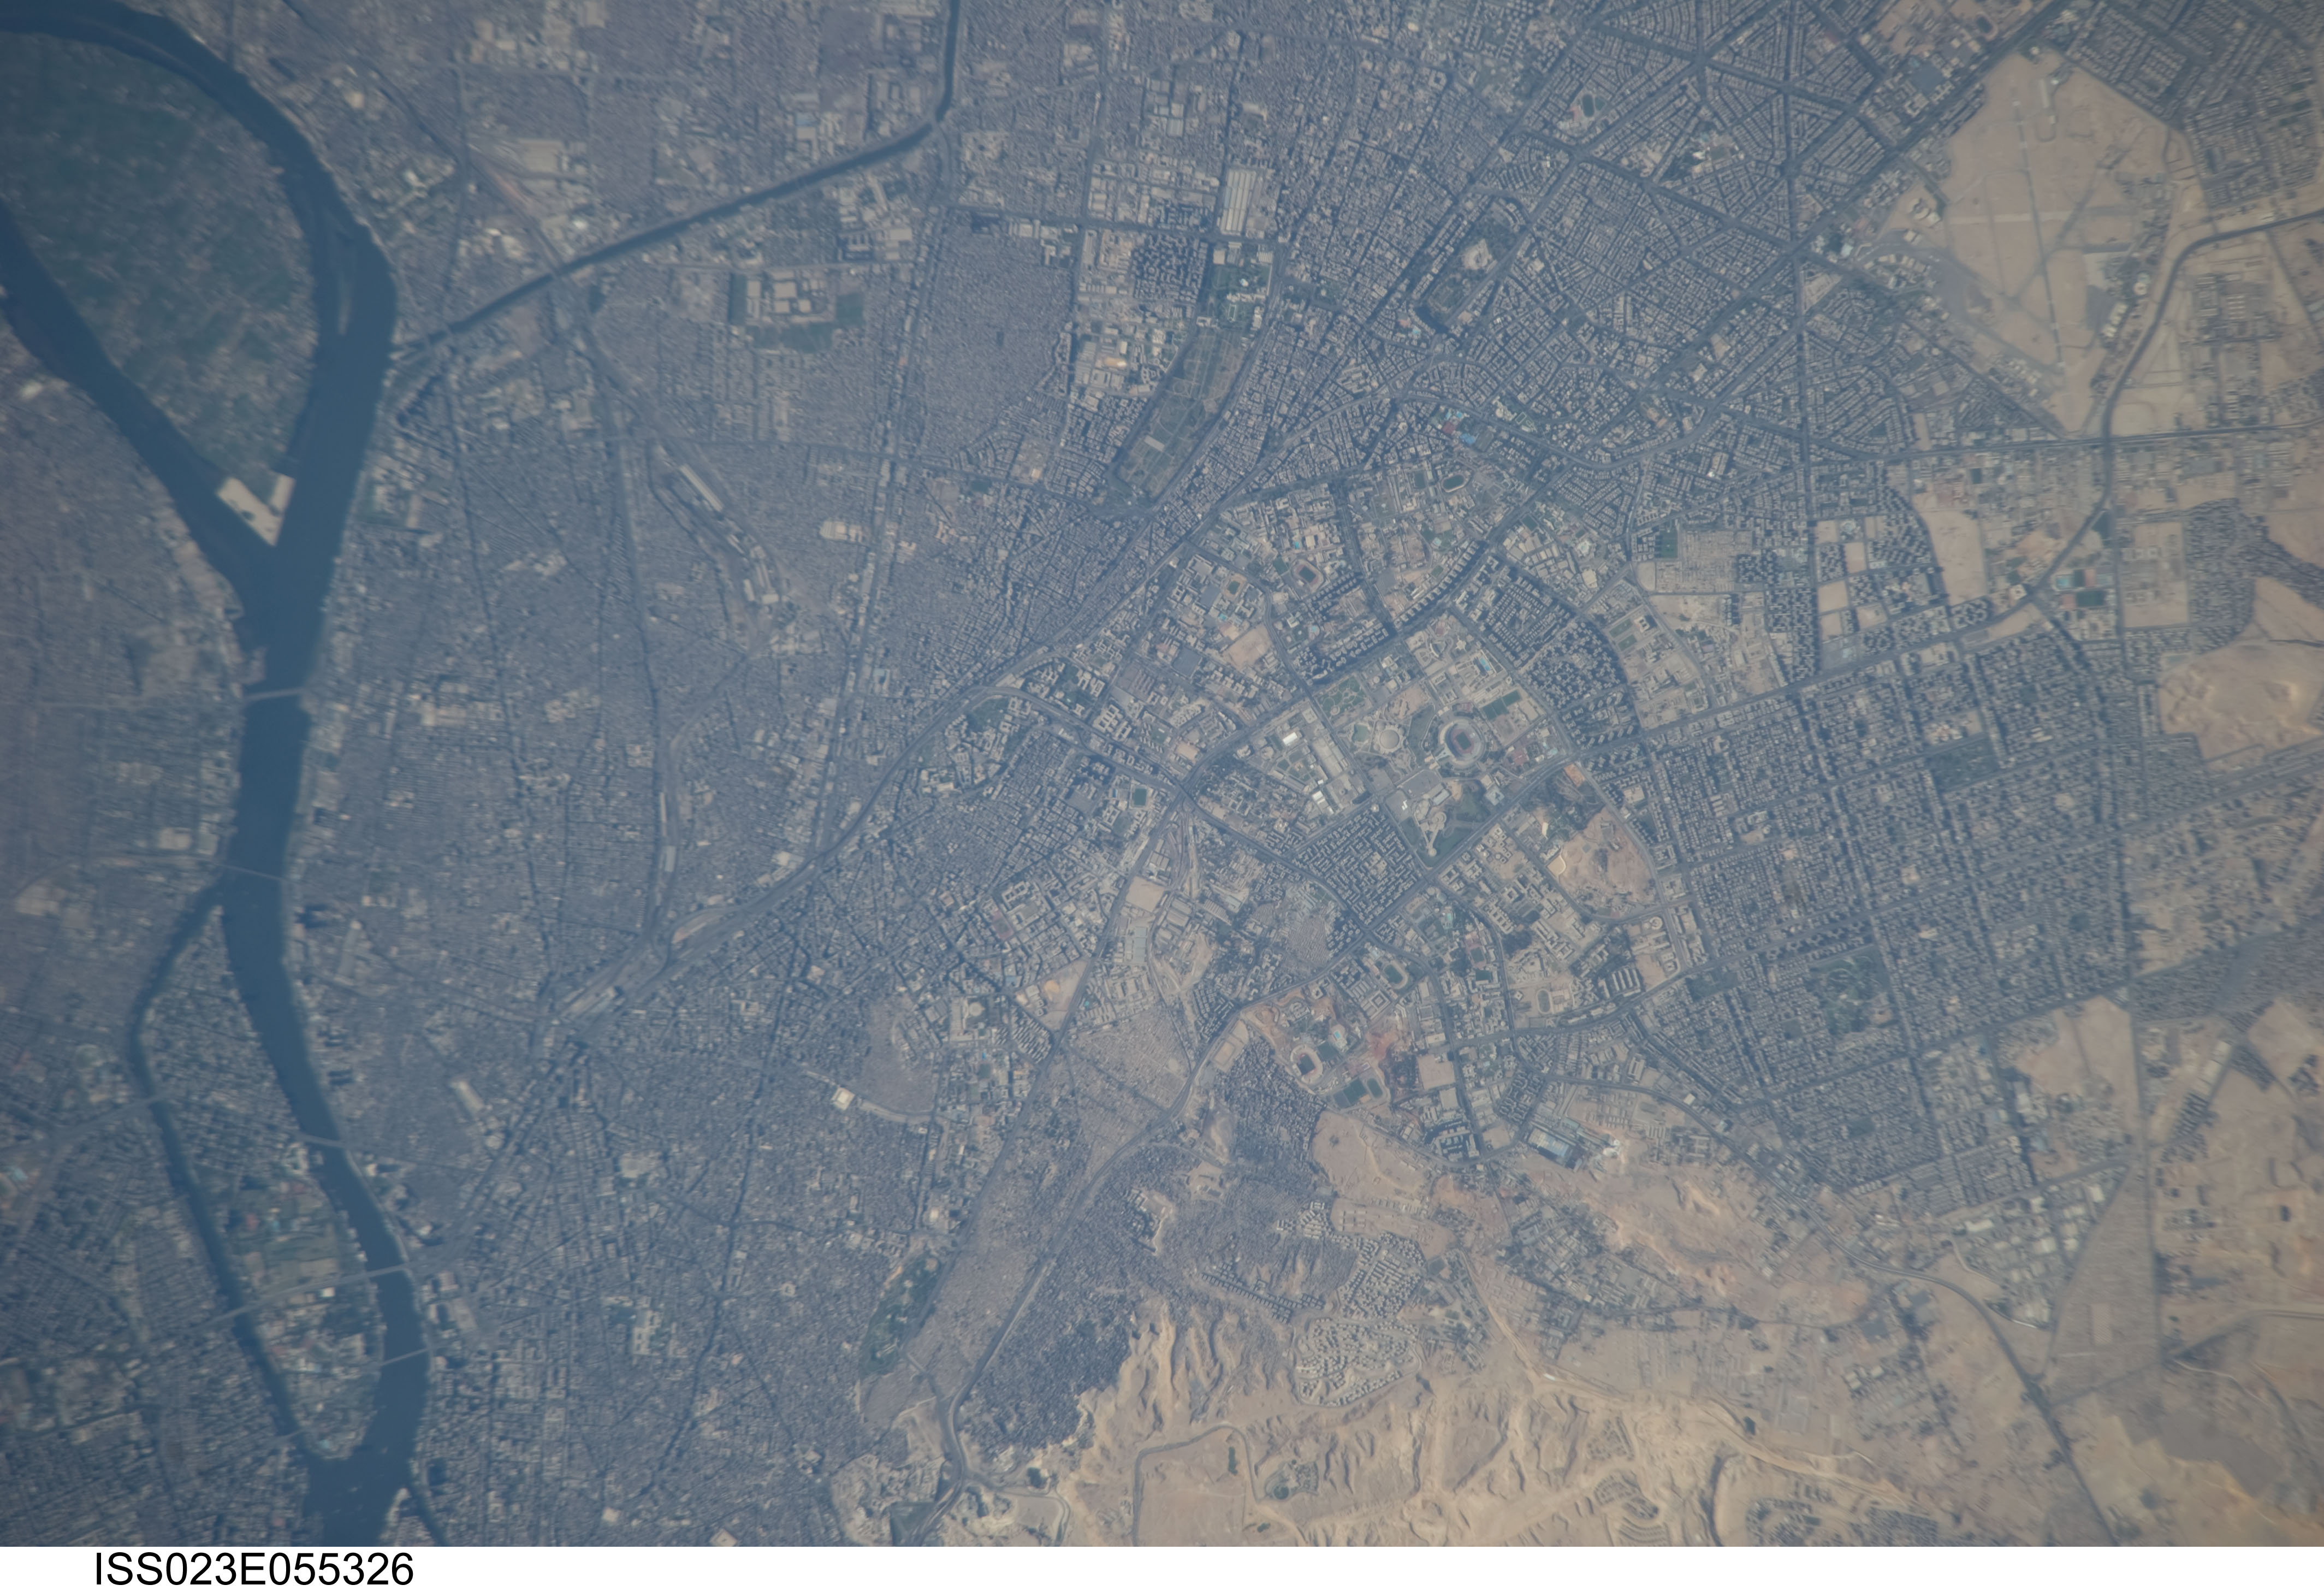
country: EGYPT
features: CAIRO, URBAN LAND COVER, NILE R., AGR.
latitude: 30.1
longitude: 31.3
